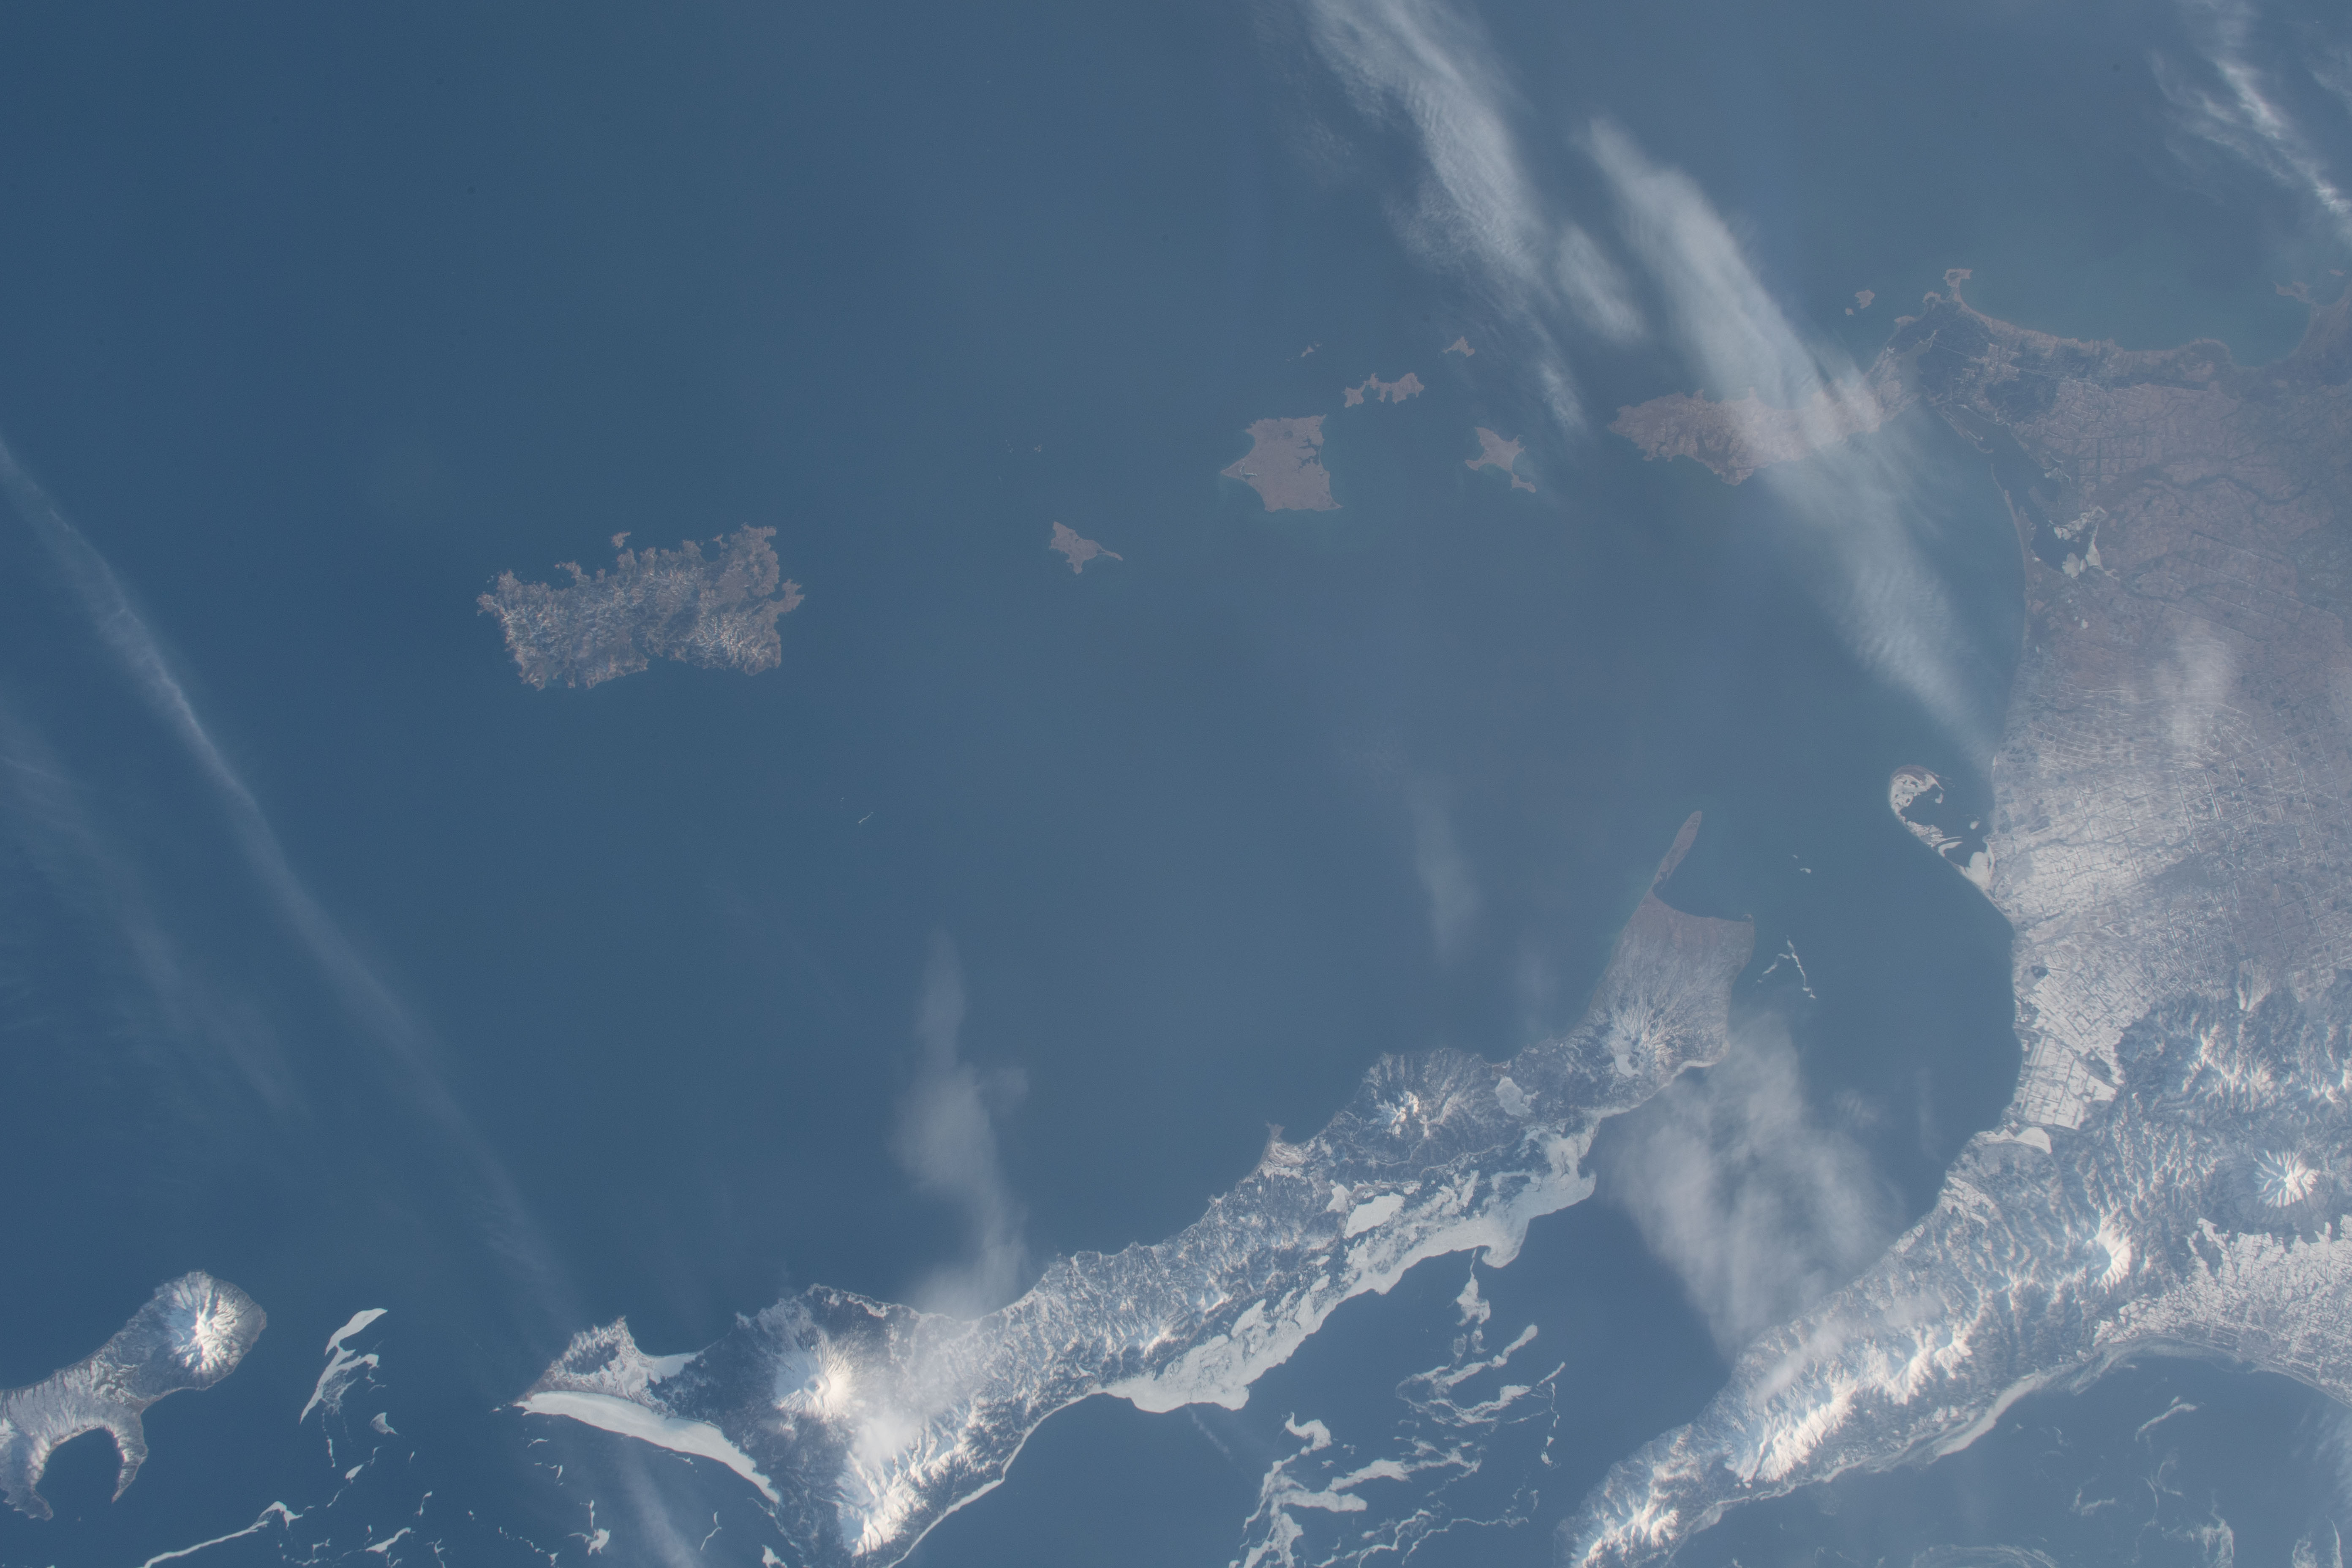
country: JAPAN
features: PACIFIC OCEAN, FRIZ BAY, ITURUP ISLAND, PROSTOY BAY, KUNASHIR ISLAND, SHIKOTAN ISLAND, SHIRETOKO NATIONAL PARK
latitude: 43.5
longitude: 145.5
